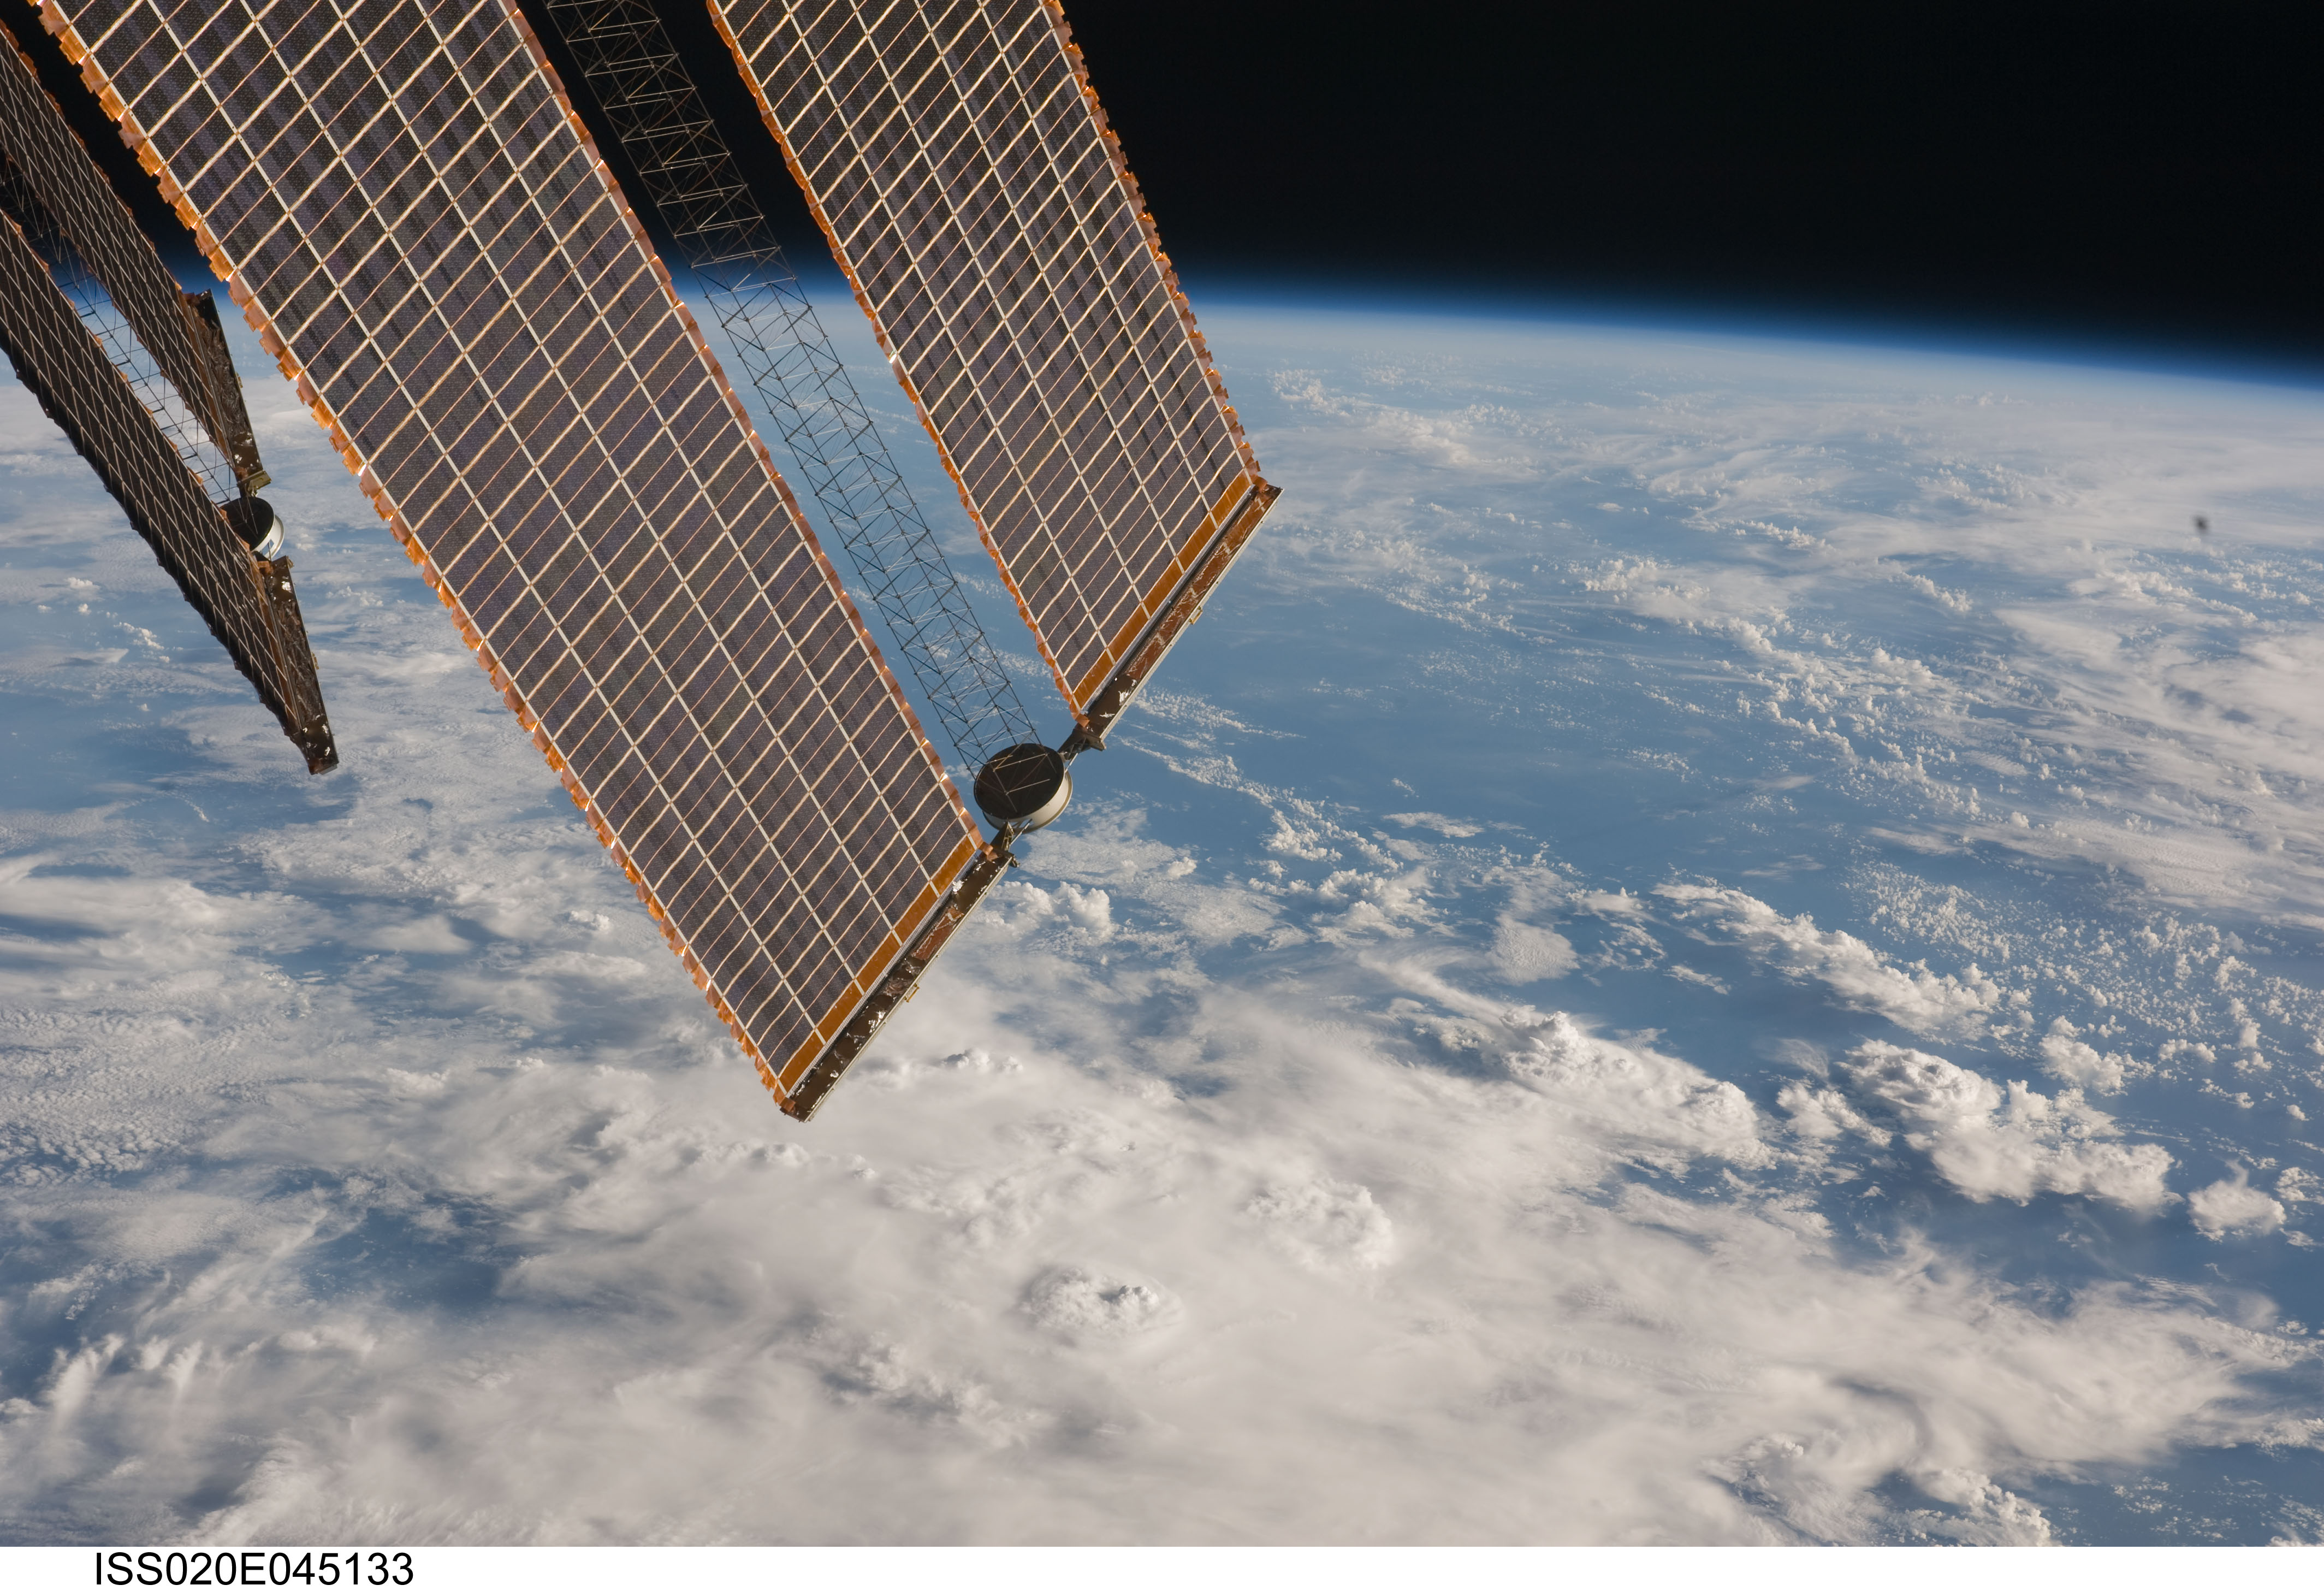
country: PACIFIC OCEAN
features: PAN-MULTILAYERED CLOUDS, SEA SURFACE, HAZE, ISS
